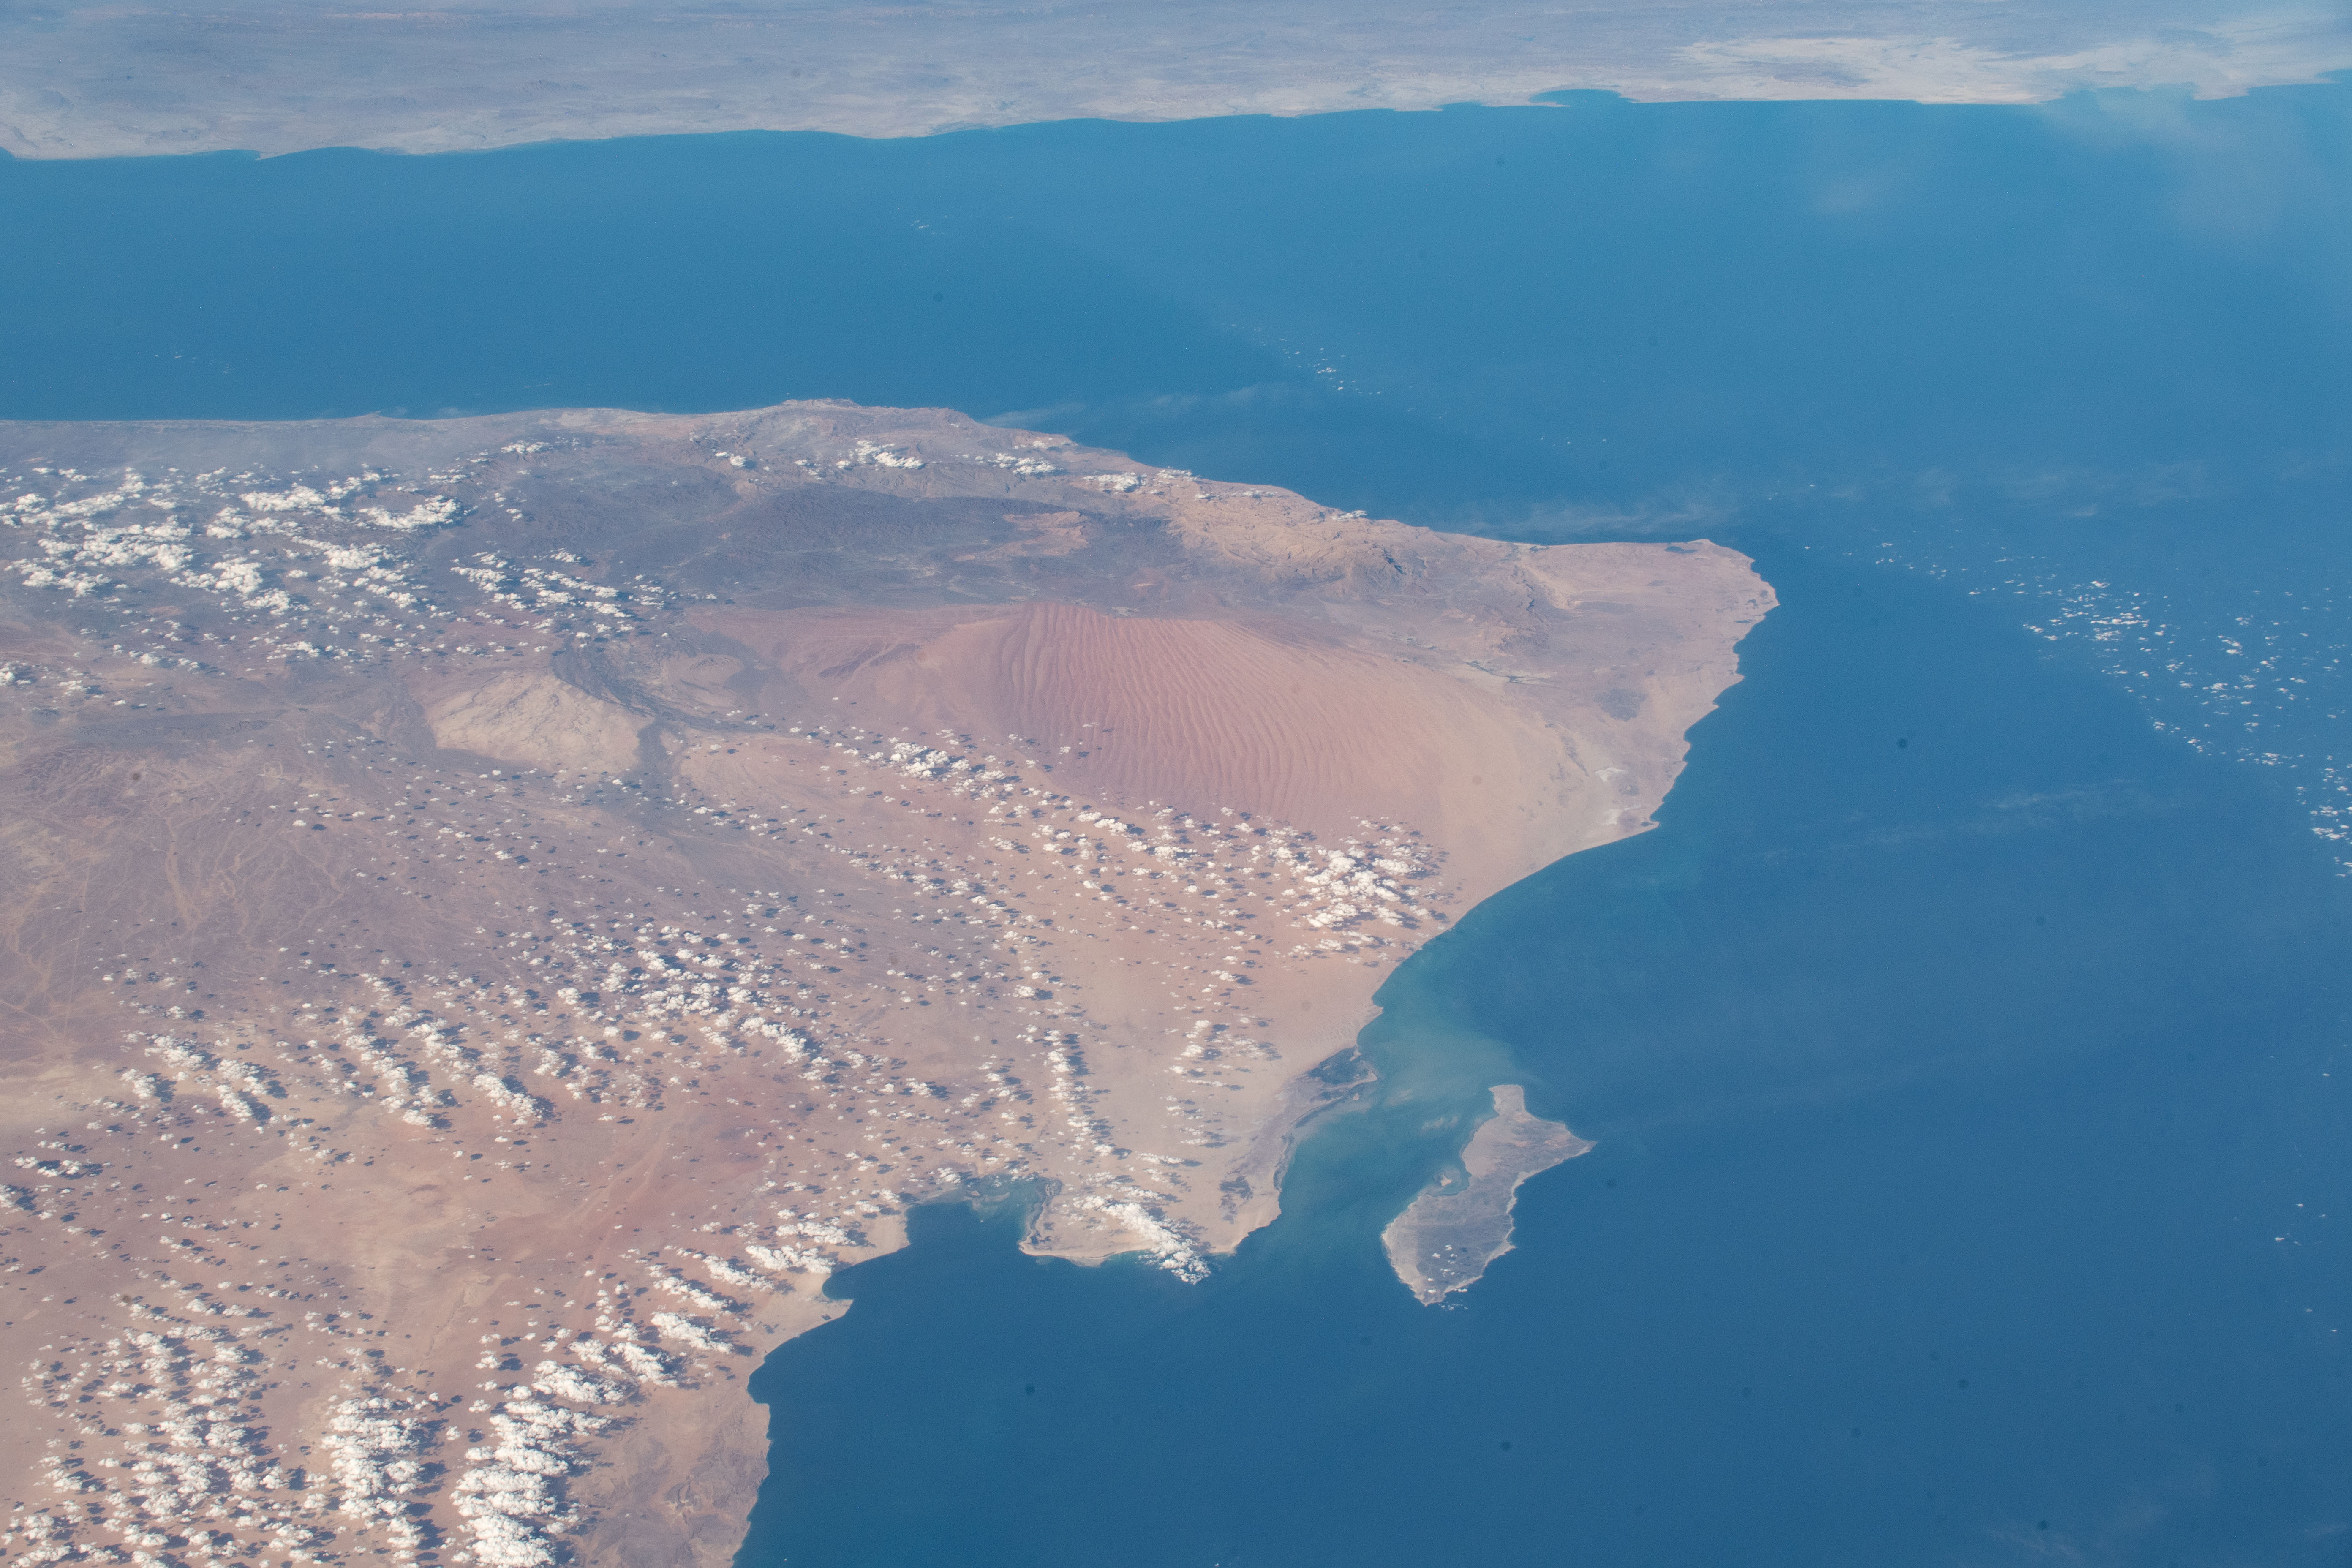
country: OMAN
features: GULFOF OMAN, AL HAJAR MOUNTAINS, WAHIBA SANDS DESERT, RUB' AL KHALI DESERT, ARABIAN SEA
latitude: 22.1
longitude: 59.0
